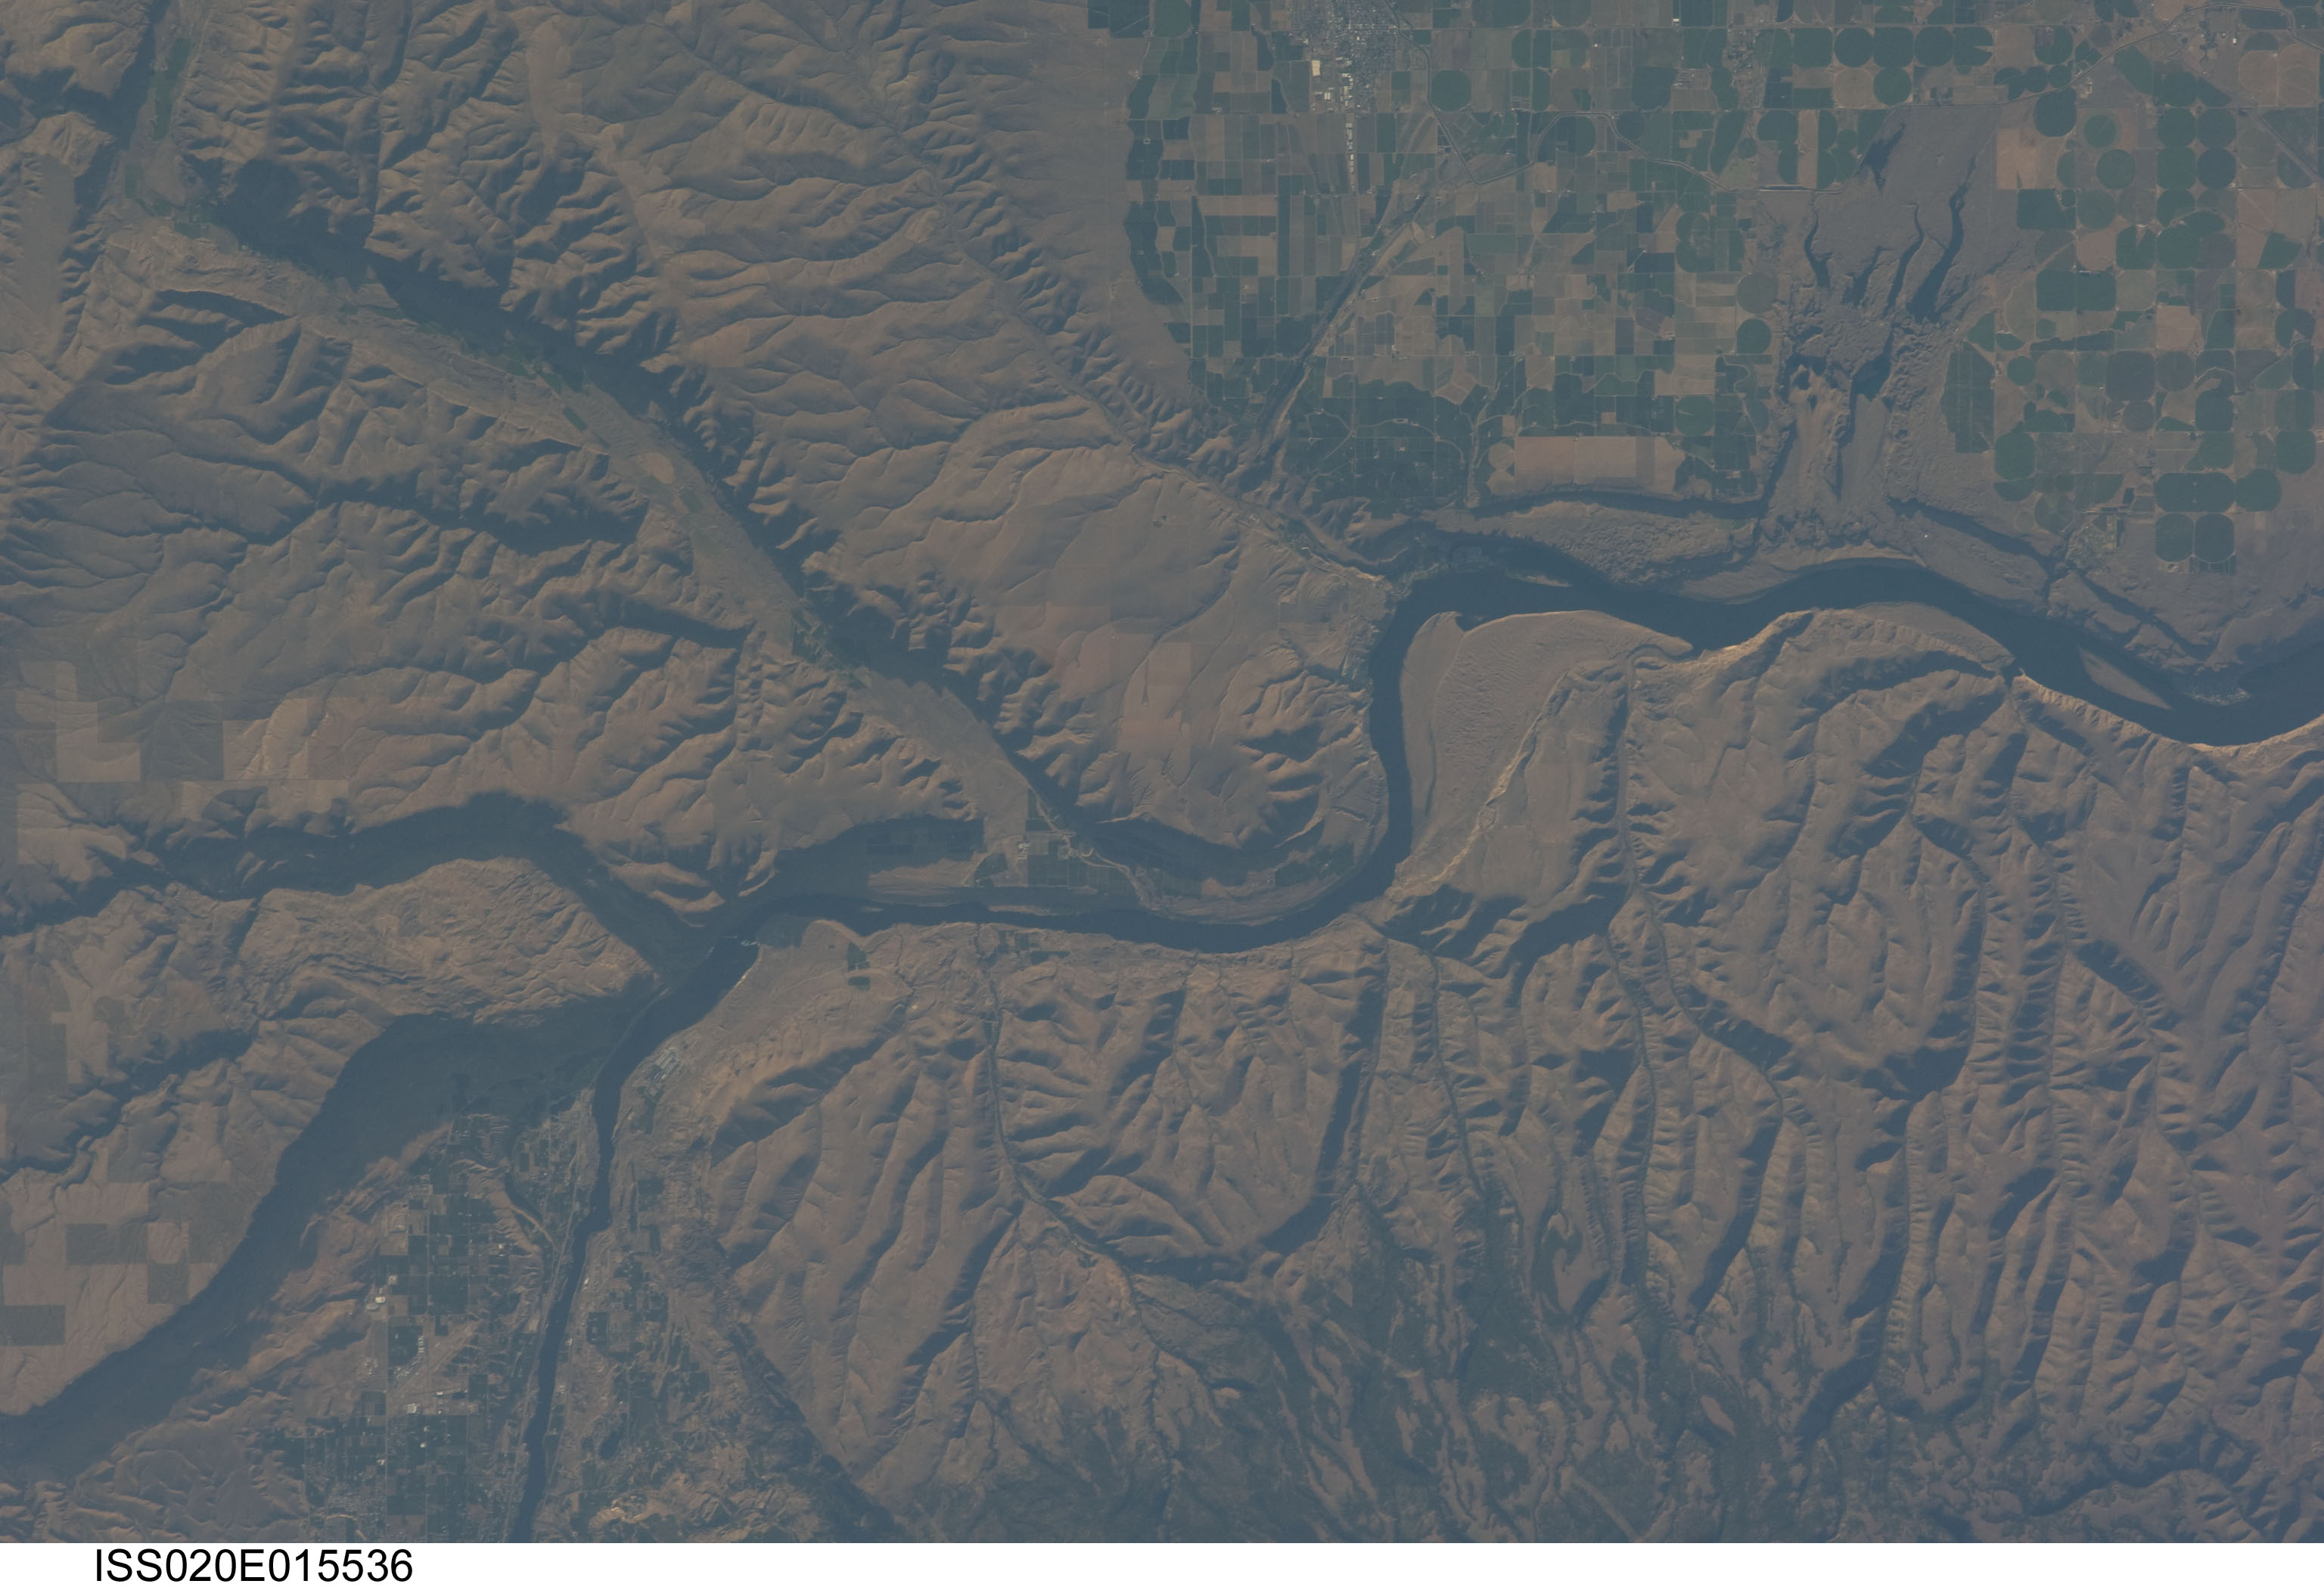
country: USA-WASHINGTON
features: RIVER-AGR-MOUNTAIN,COLUMBIA R.
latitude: 47.3
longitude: -120.1
